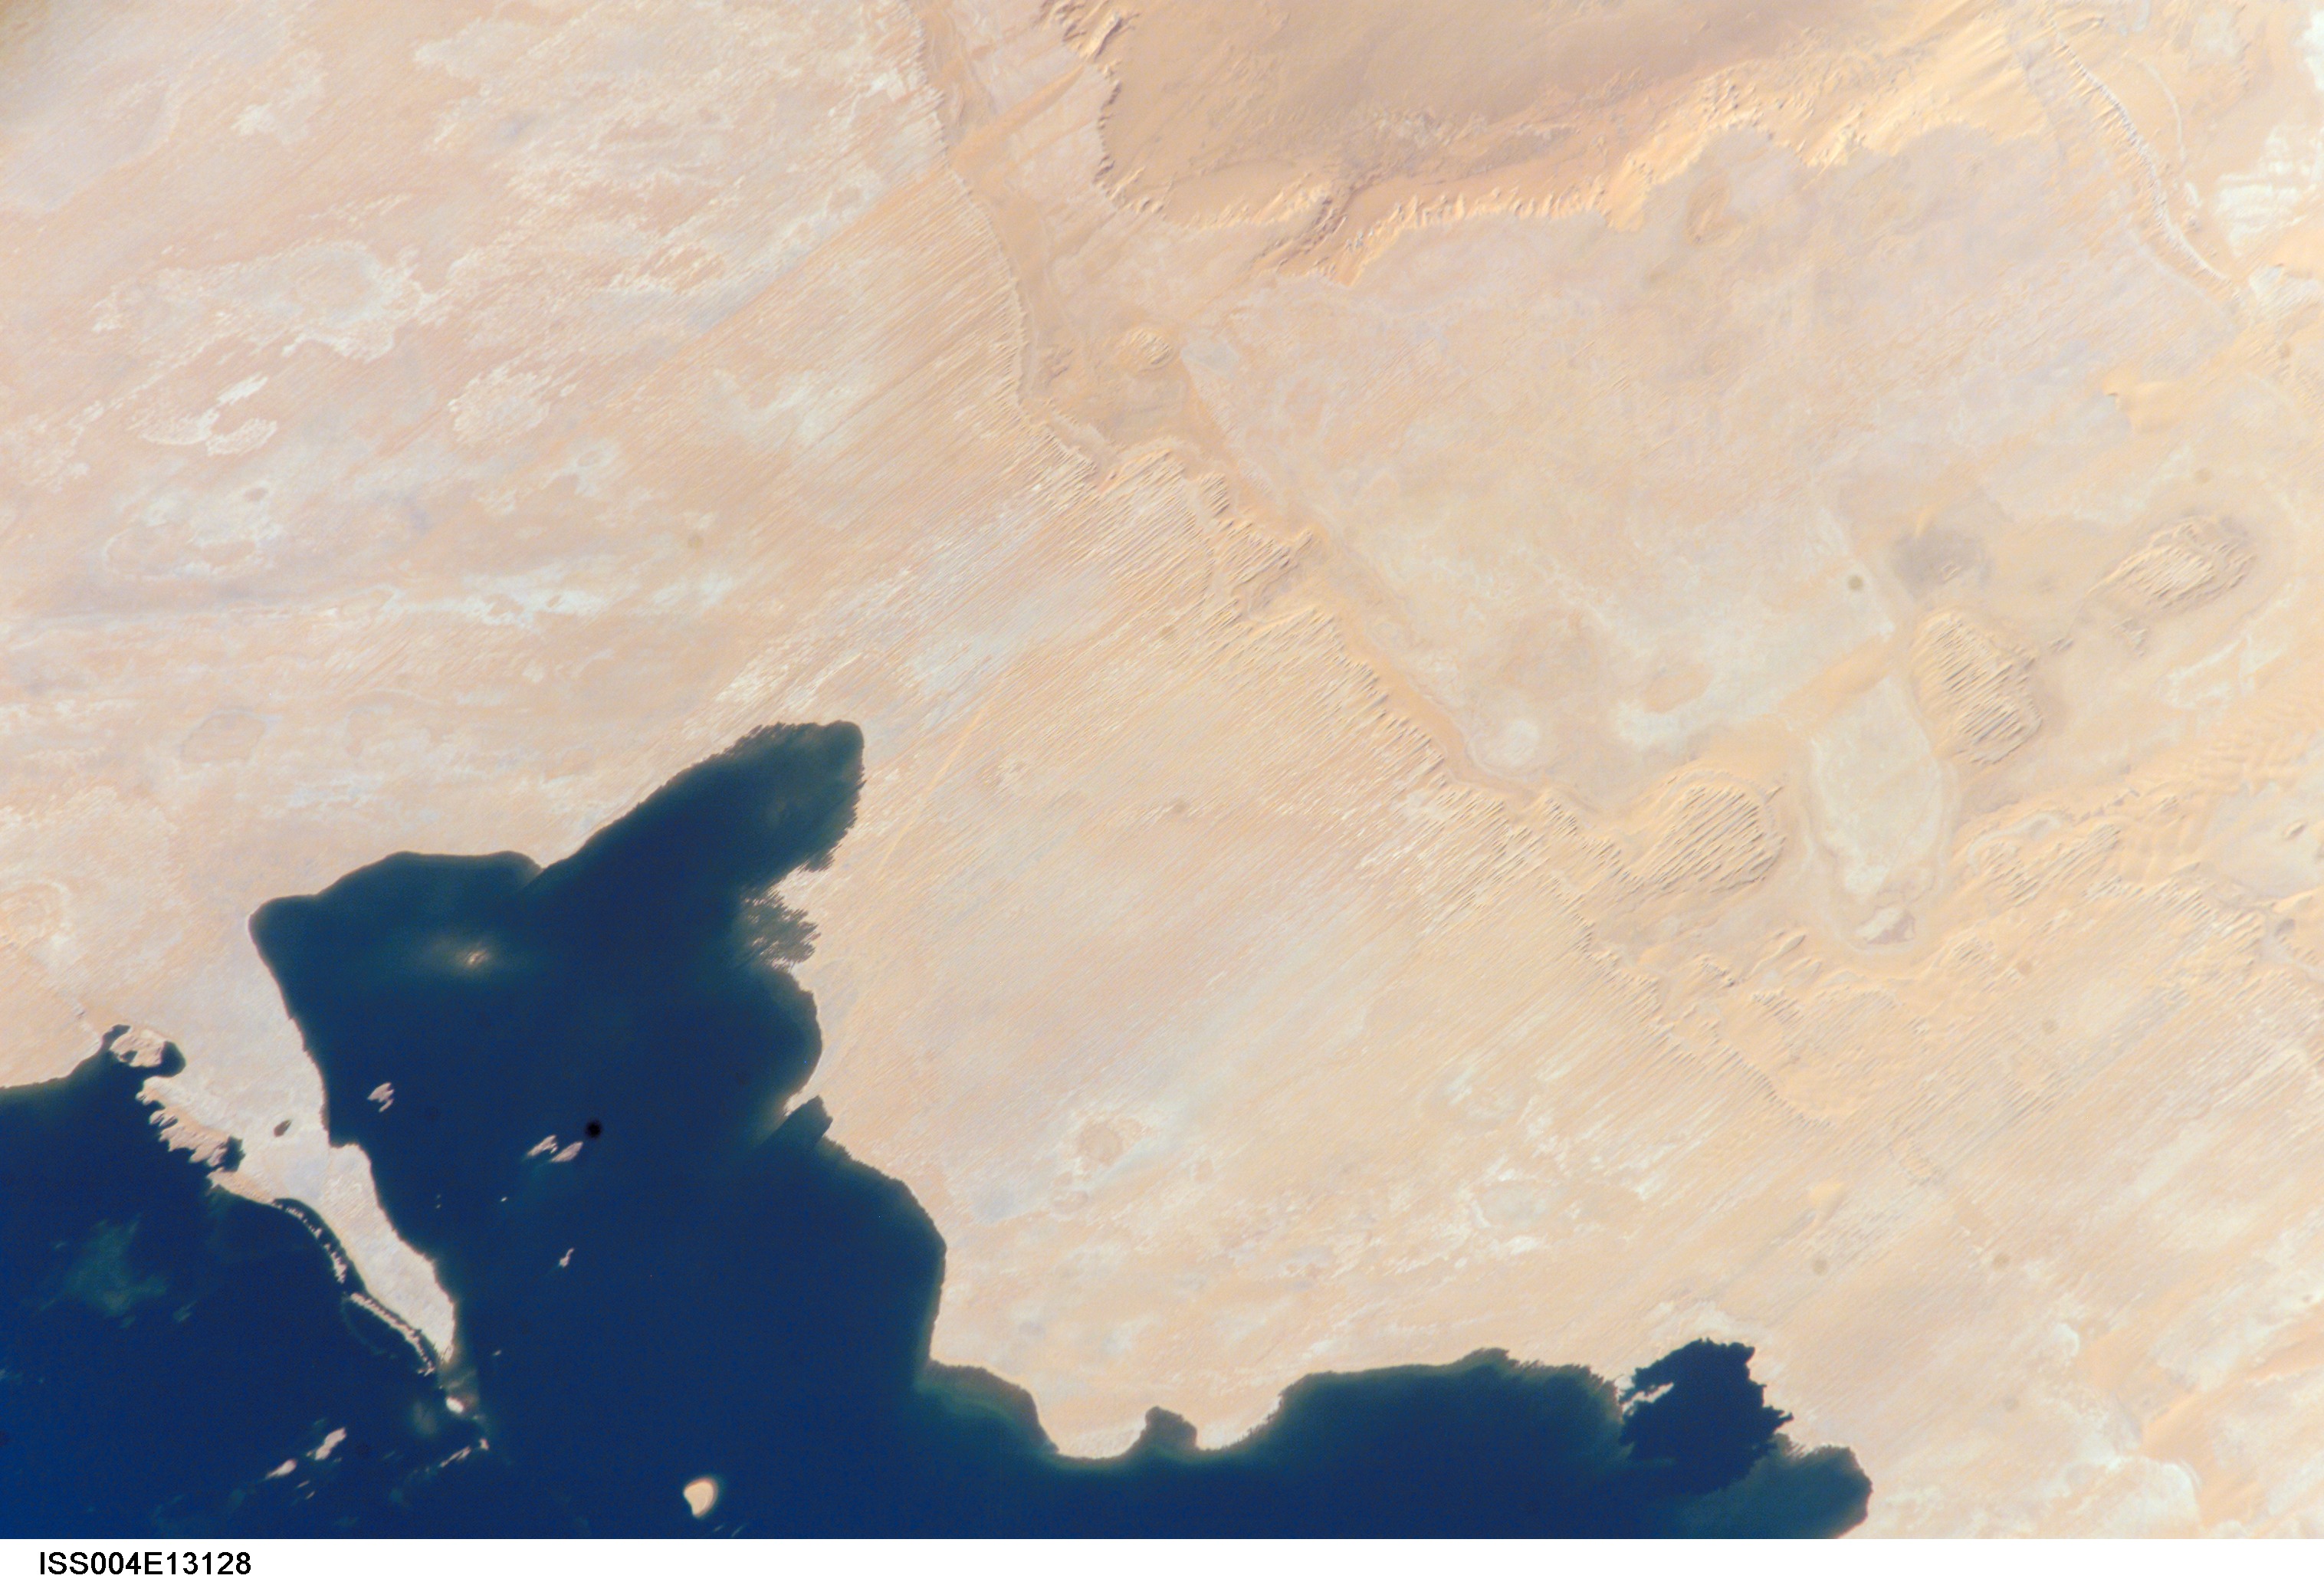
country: EGYPT
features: TOSHKA LAKES, DESERT
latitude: 23.5
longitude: 31.0
